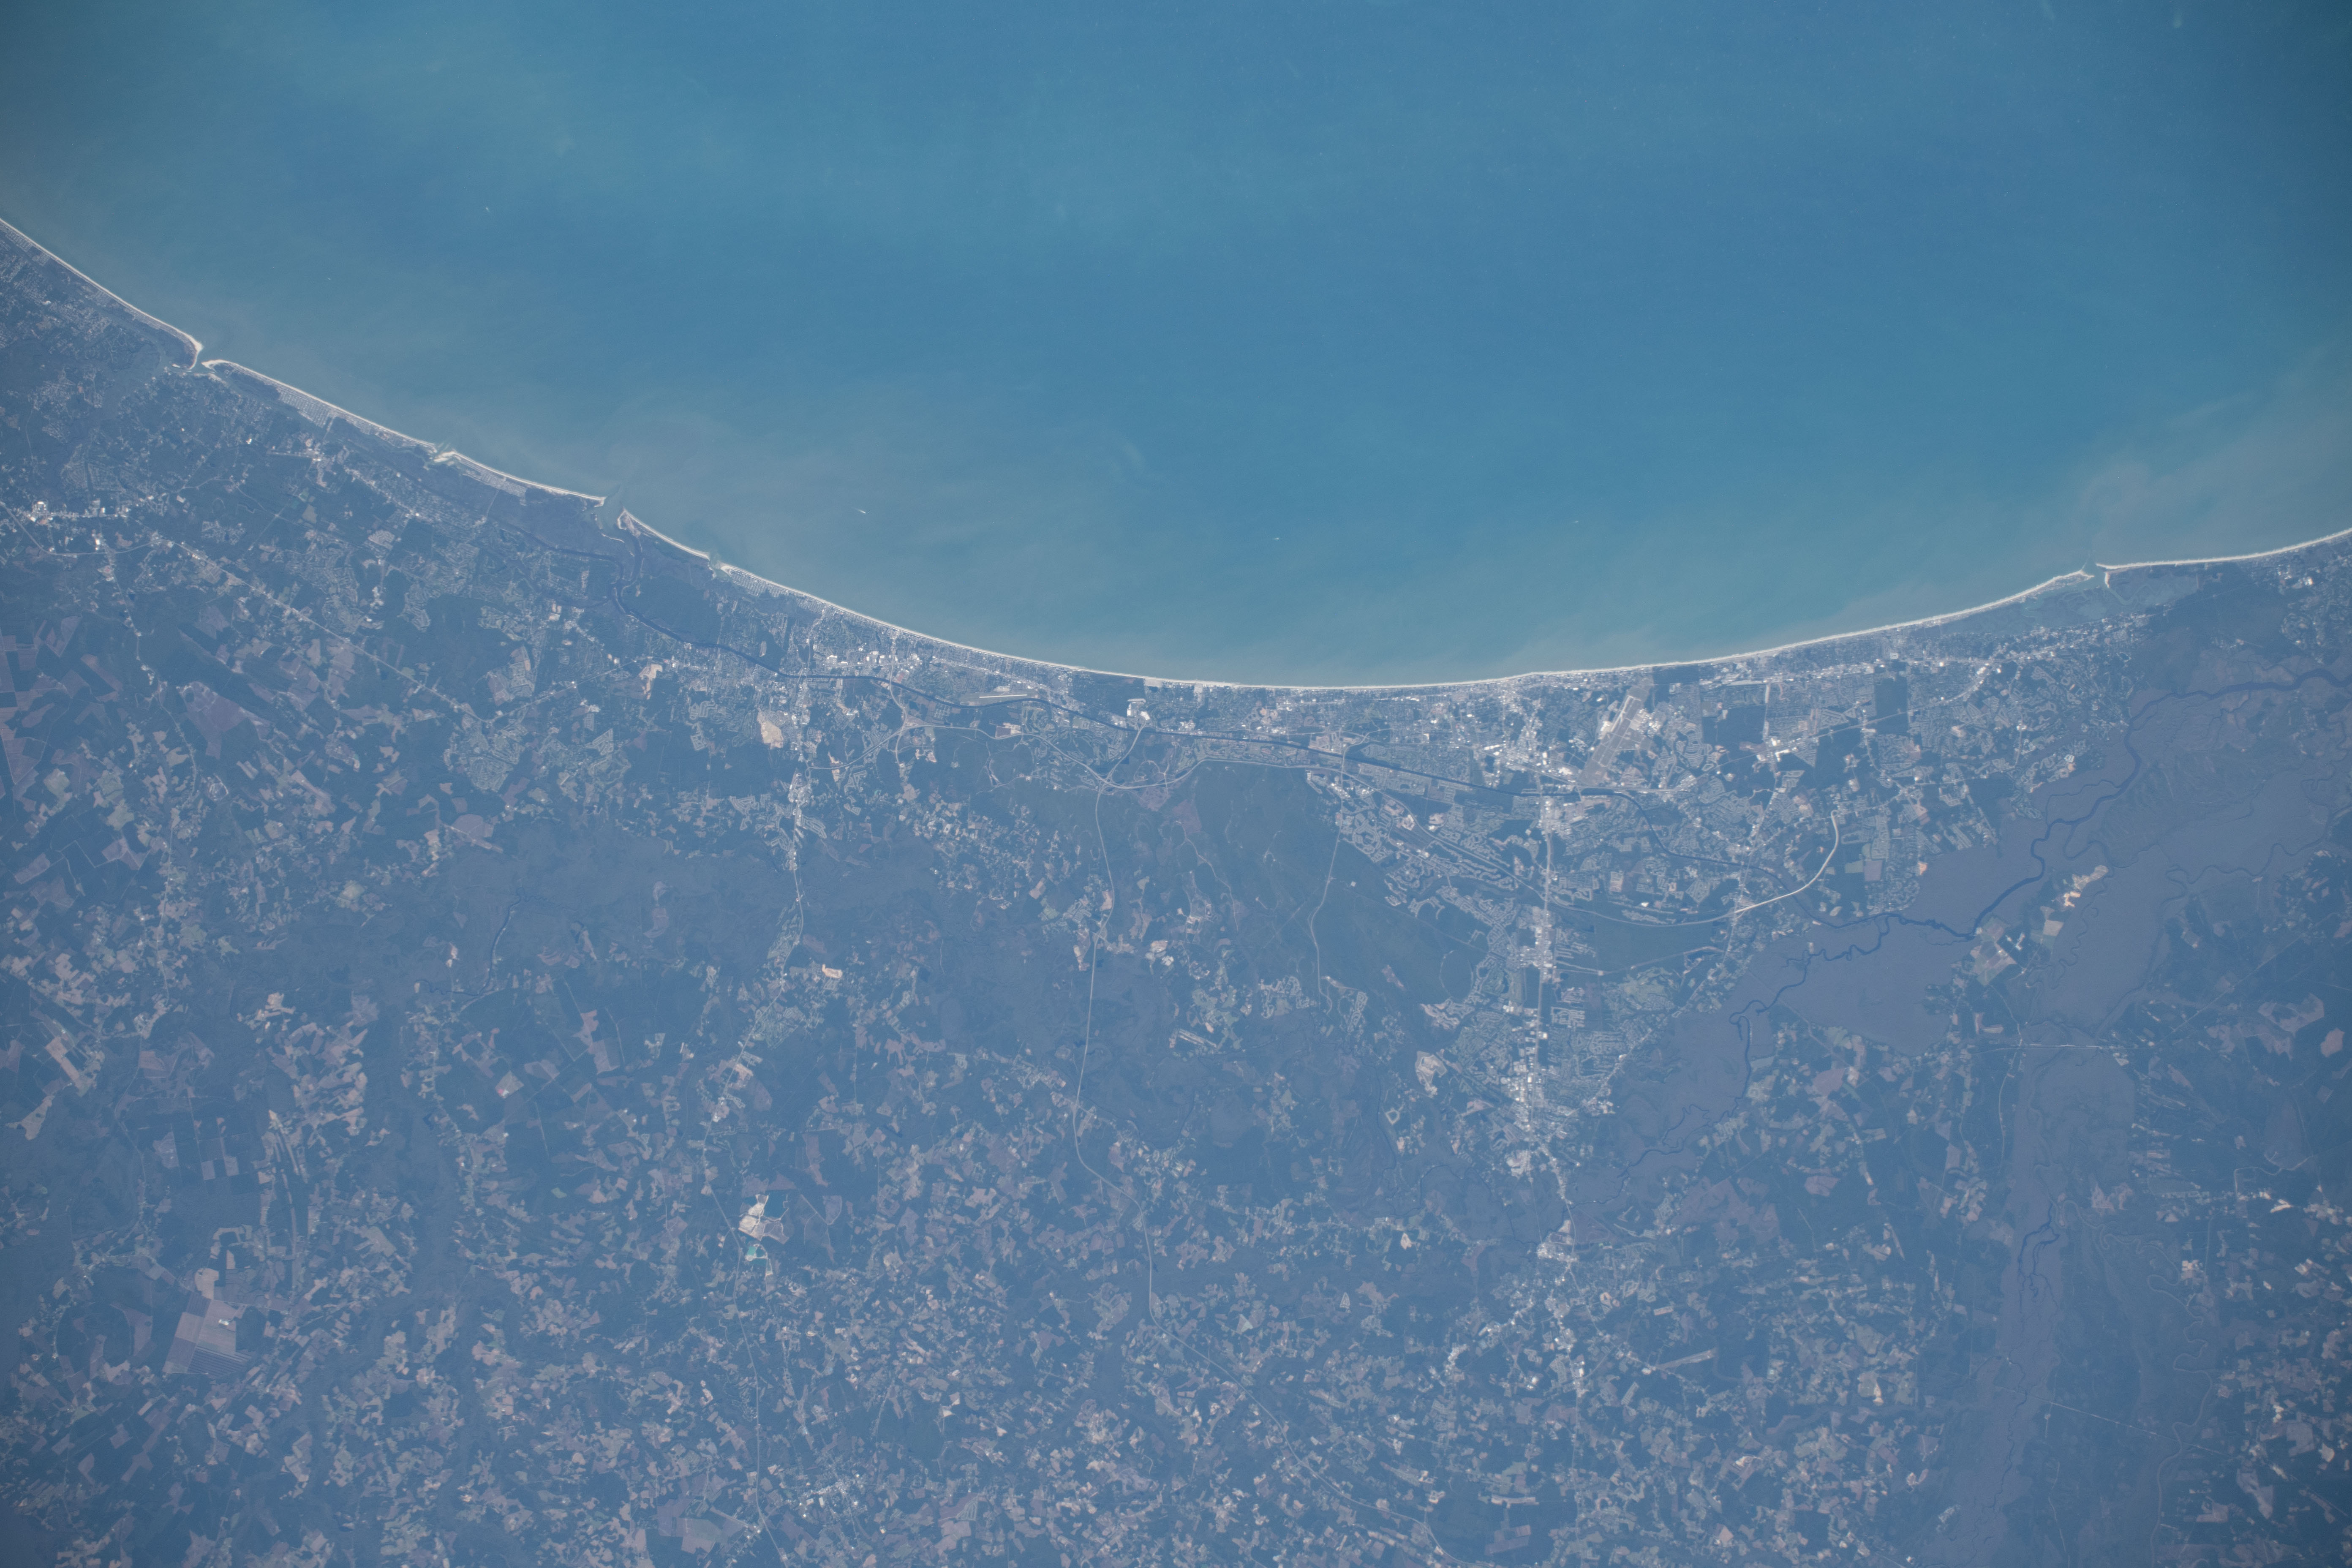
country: USA-SOUTH CAROLINA
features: MYRTLE BEACH, CONWAY
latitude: 33.8
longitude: -78.8
